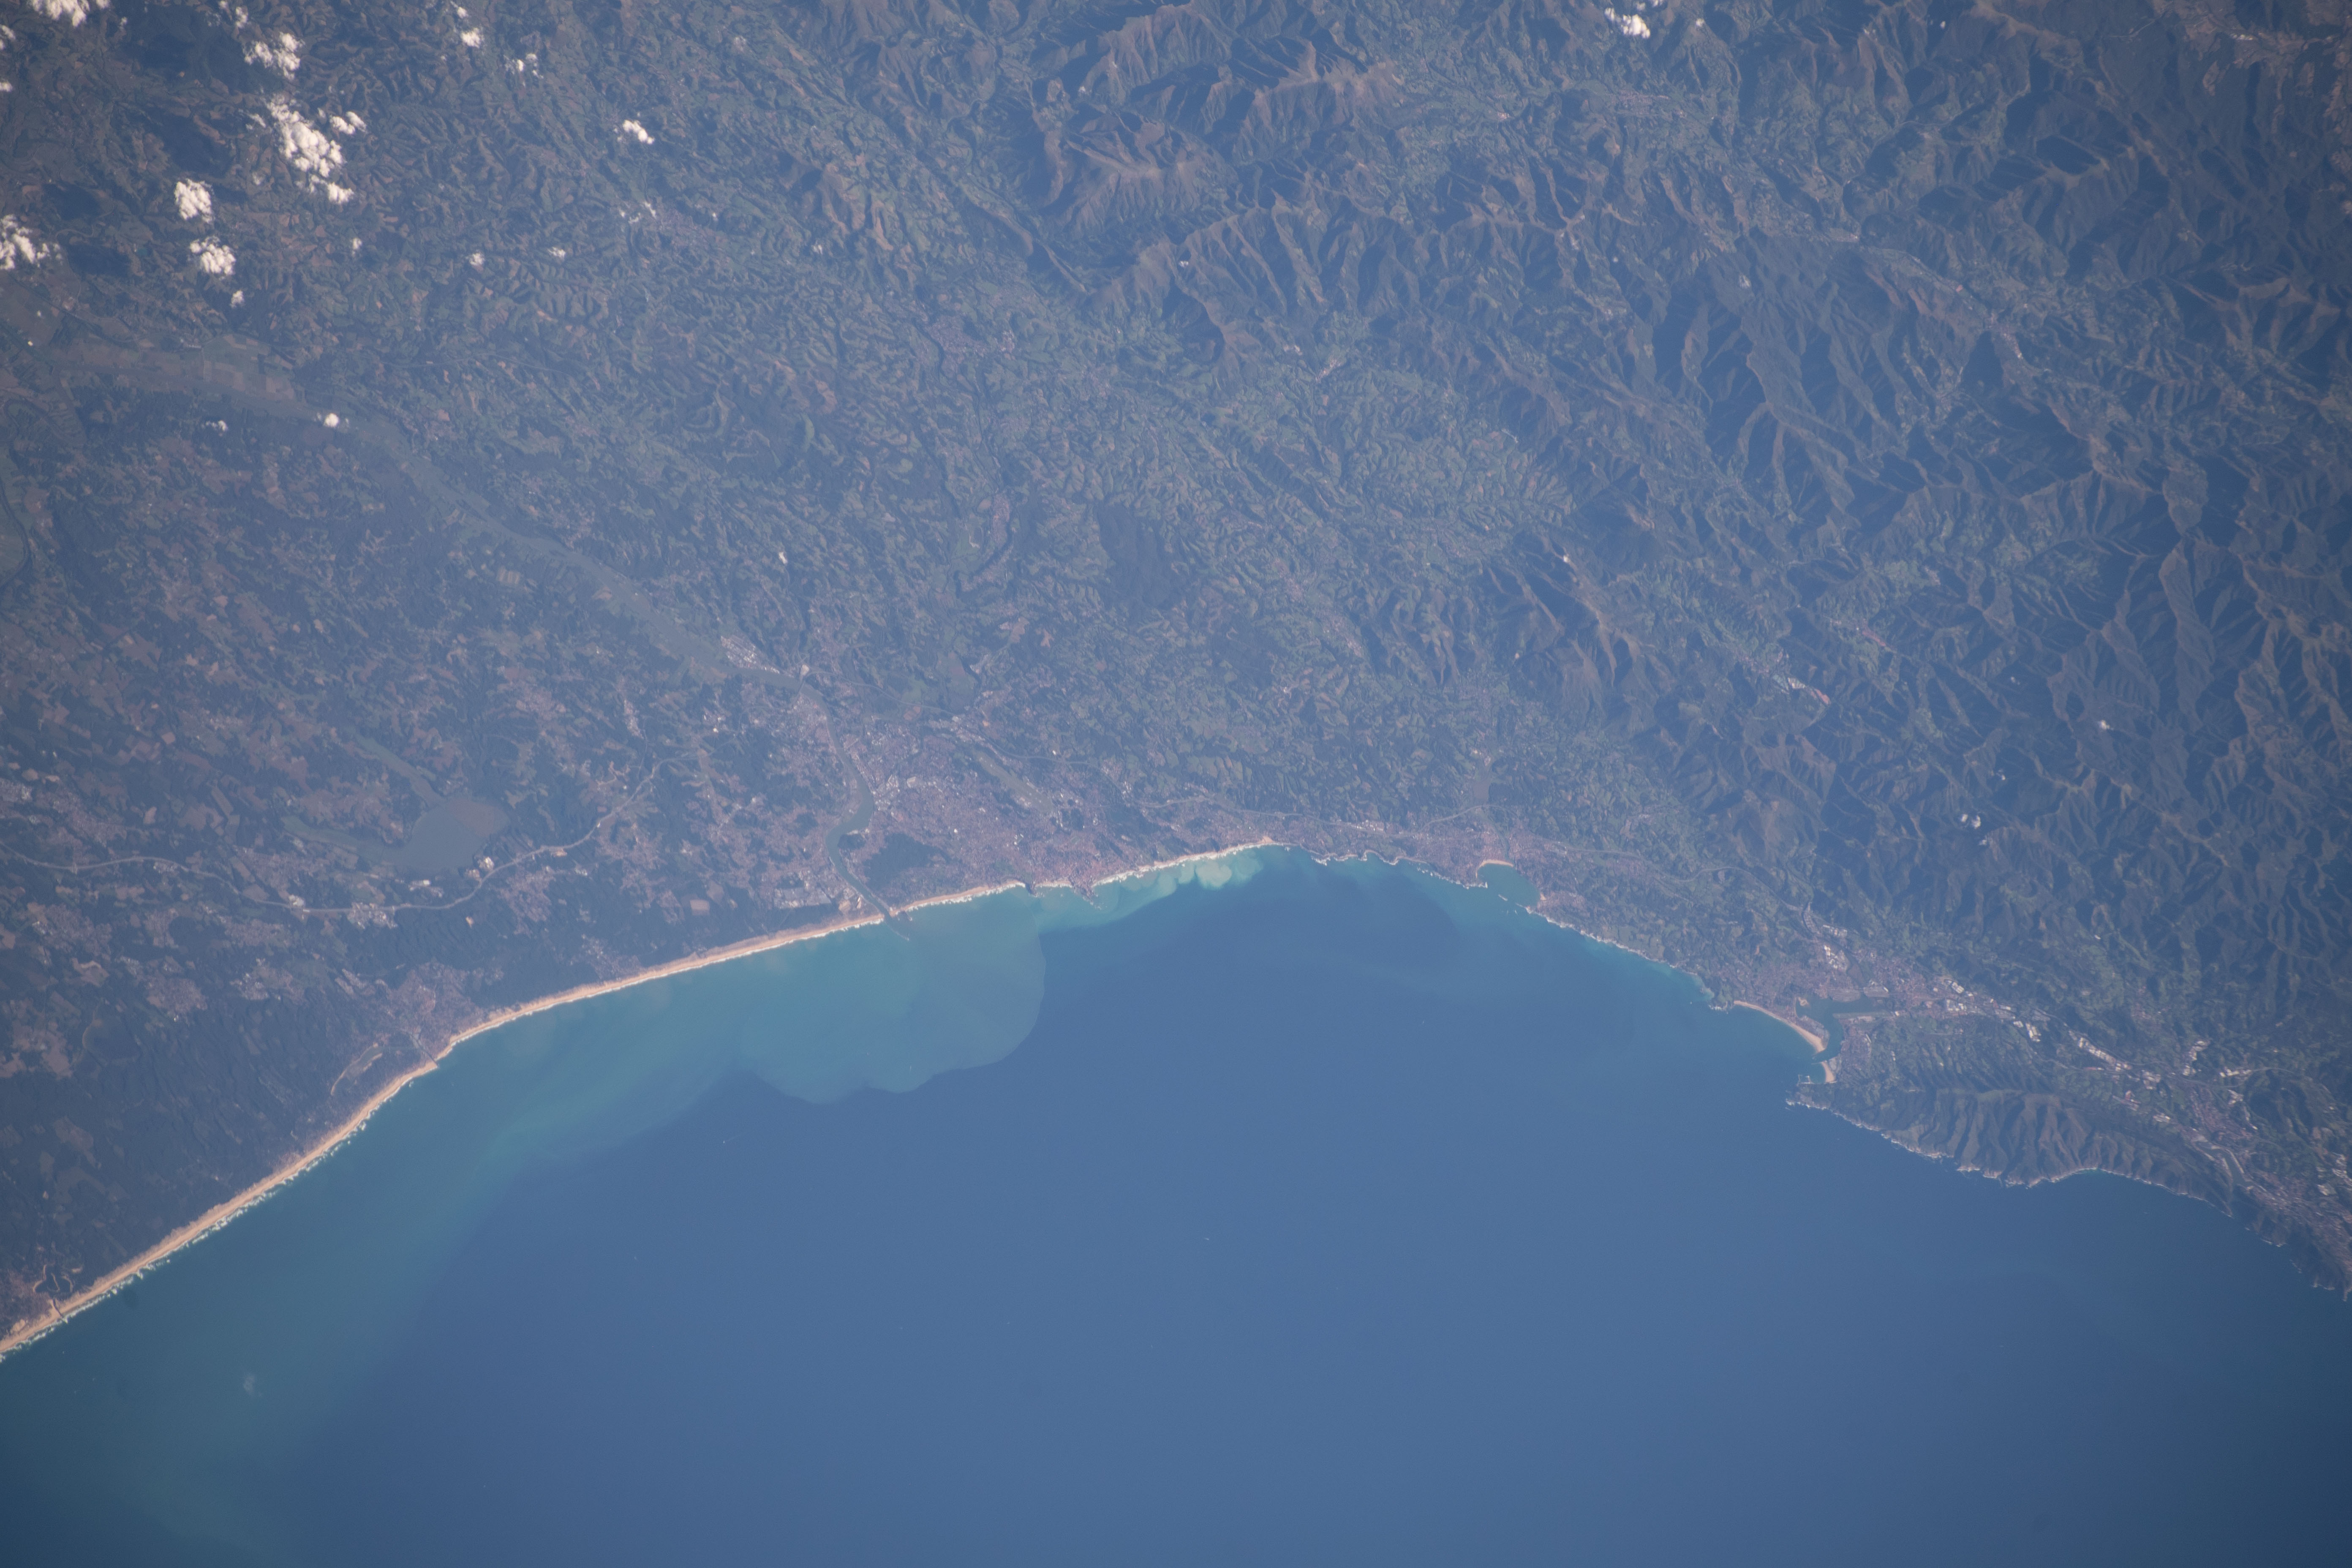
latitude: 43.4
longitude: -1.6
